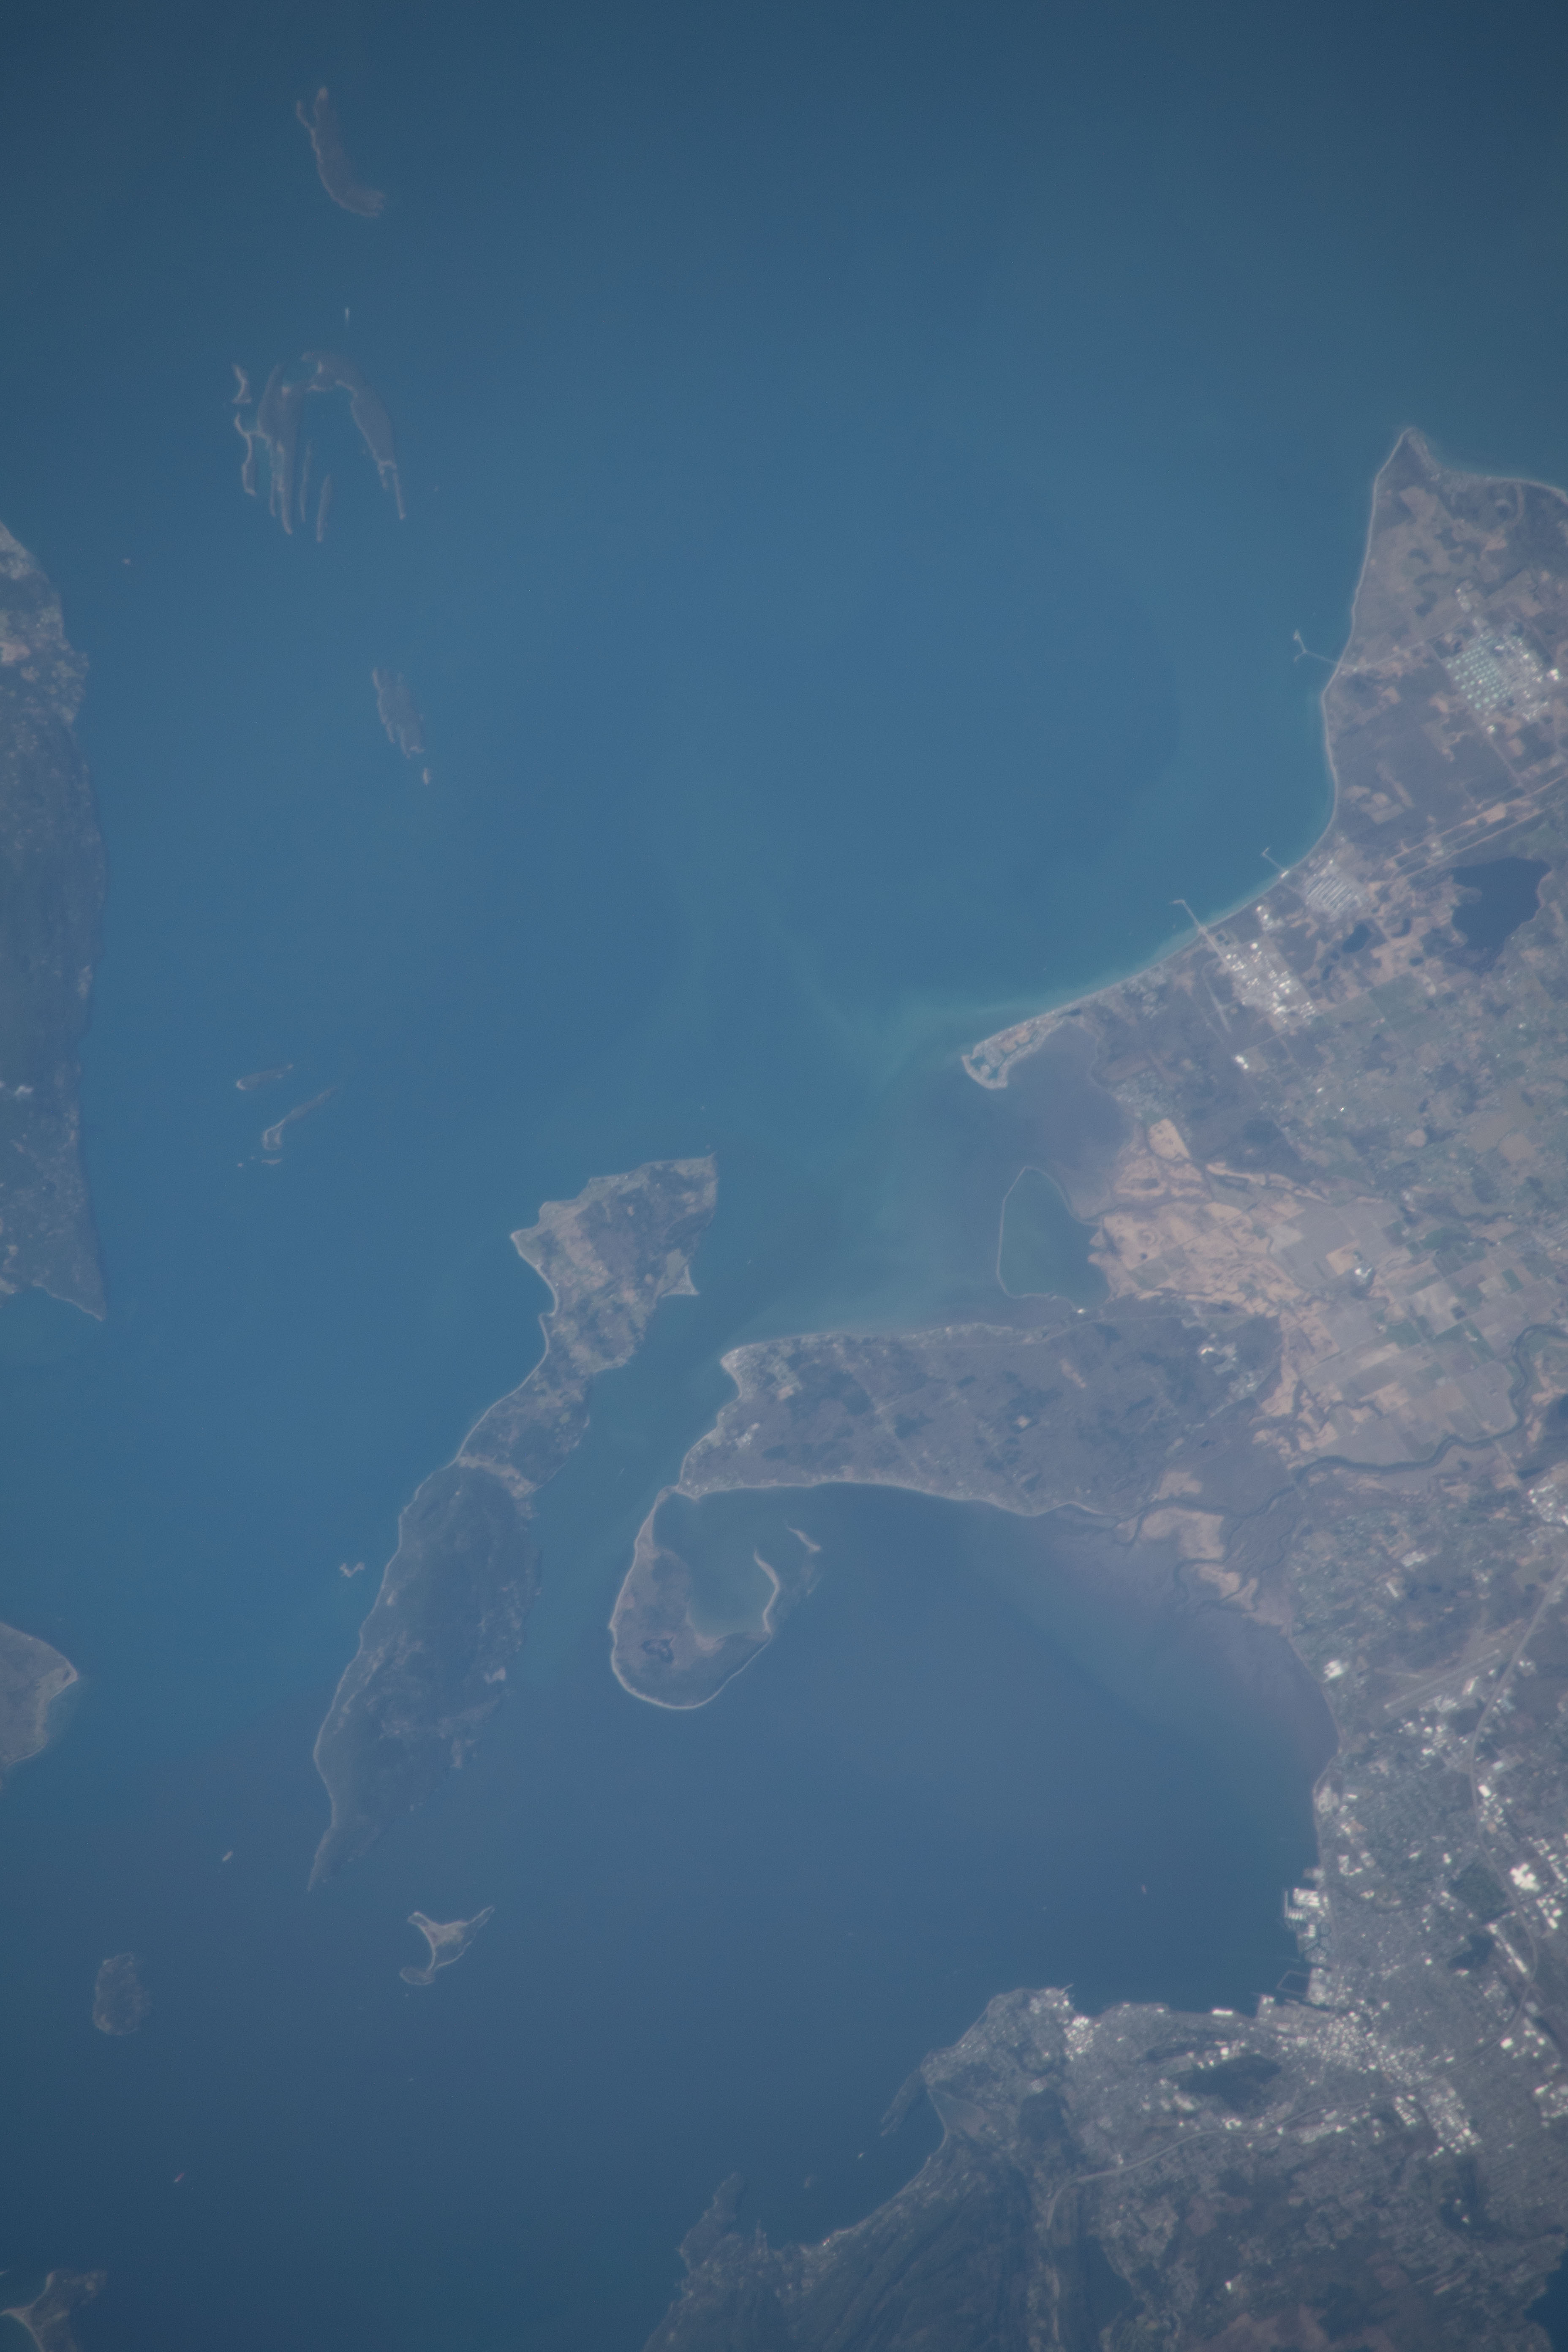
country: USA-WASHINGTON
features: LUMMI ISLAND, BELLIGHAM BAY, NEPTUNE BEACH
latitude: 48.8
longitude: -122.7
